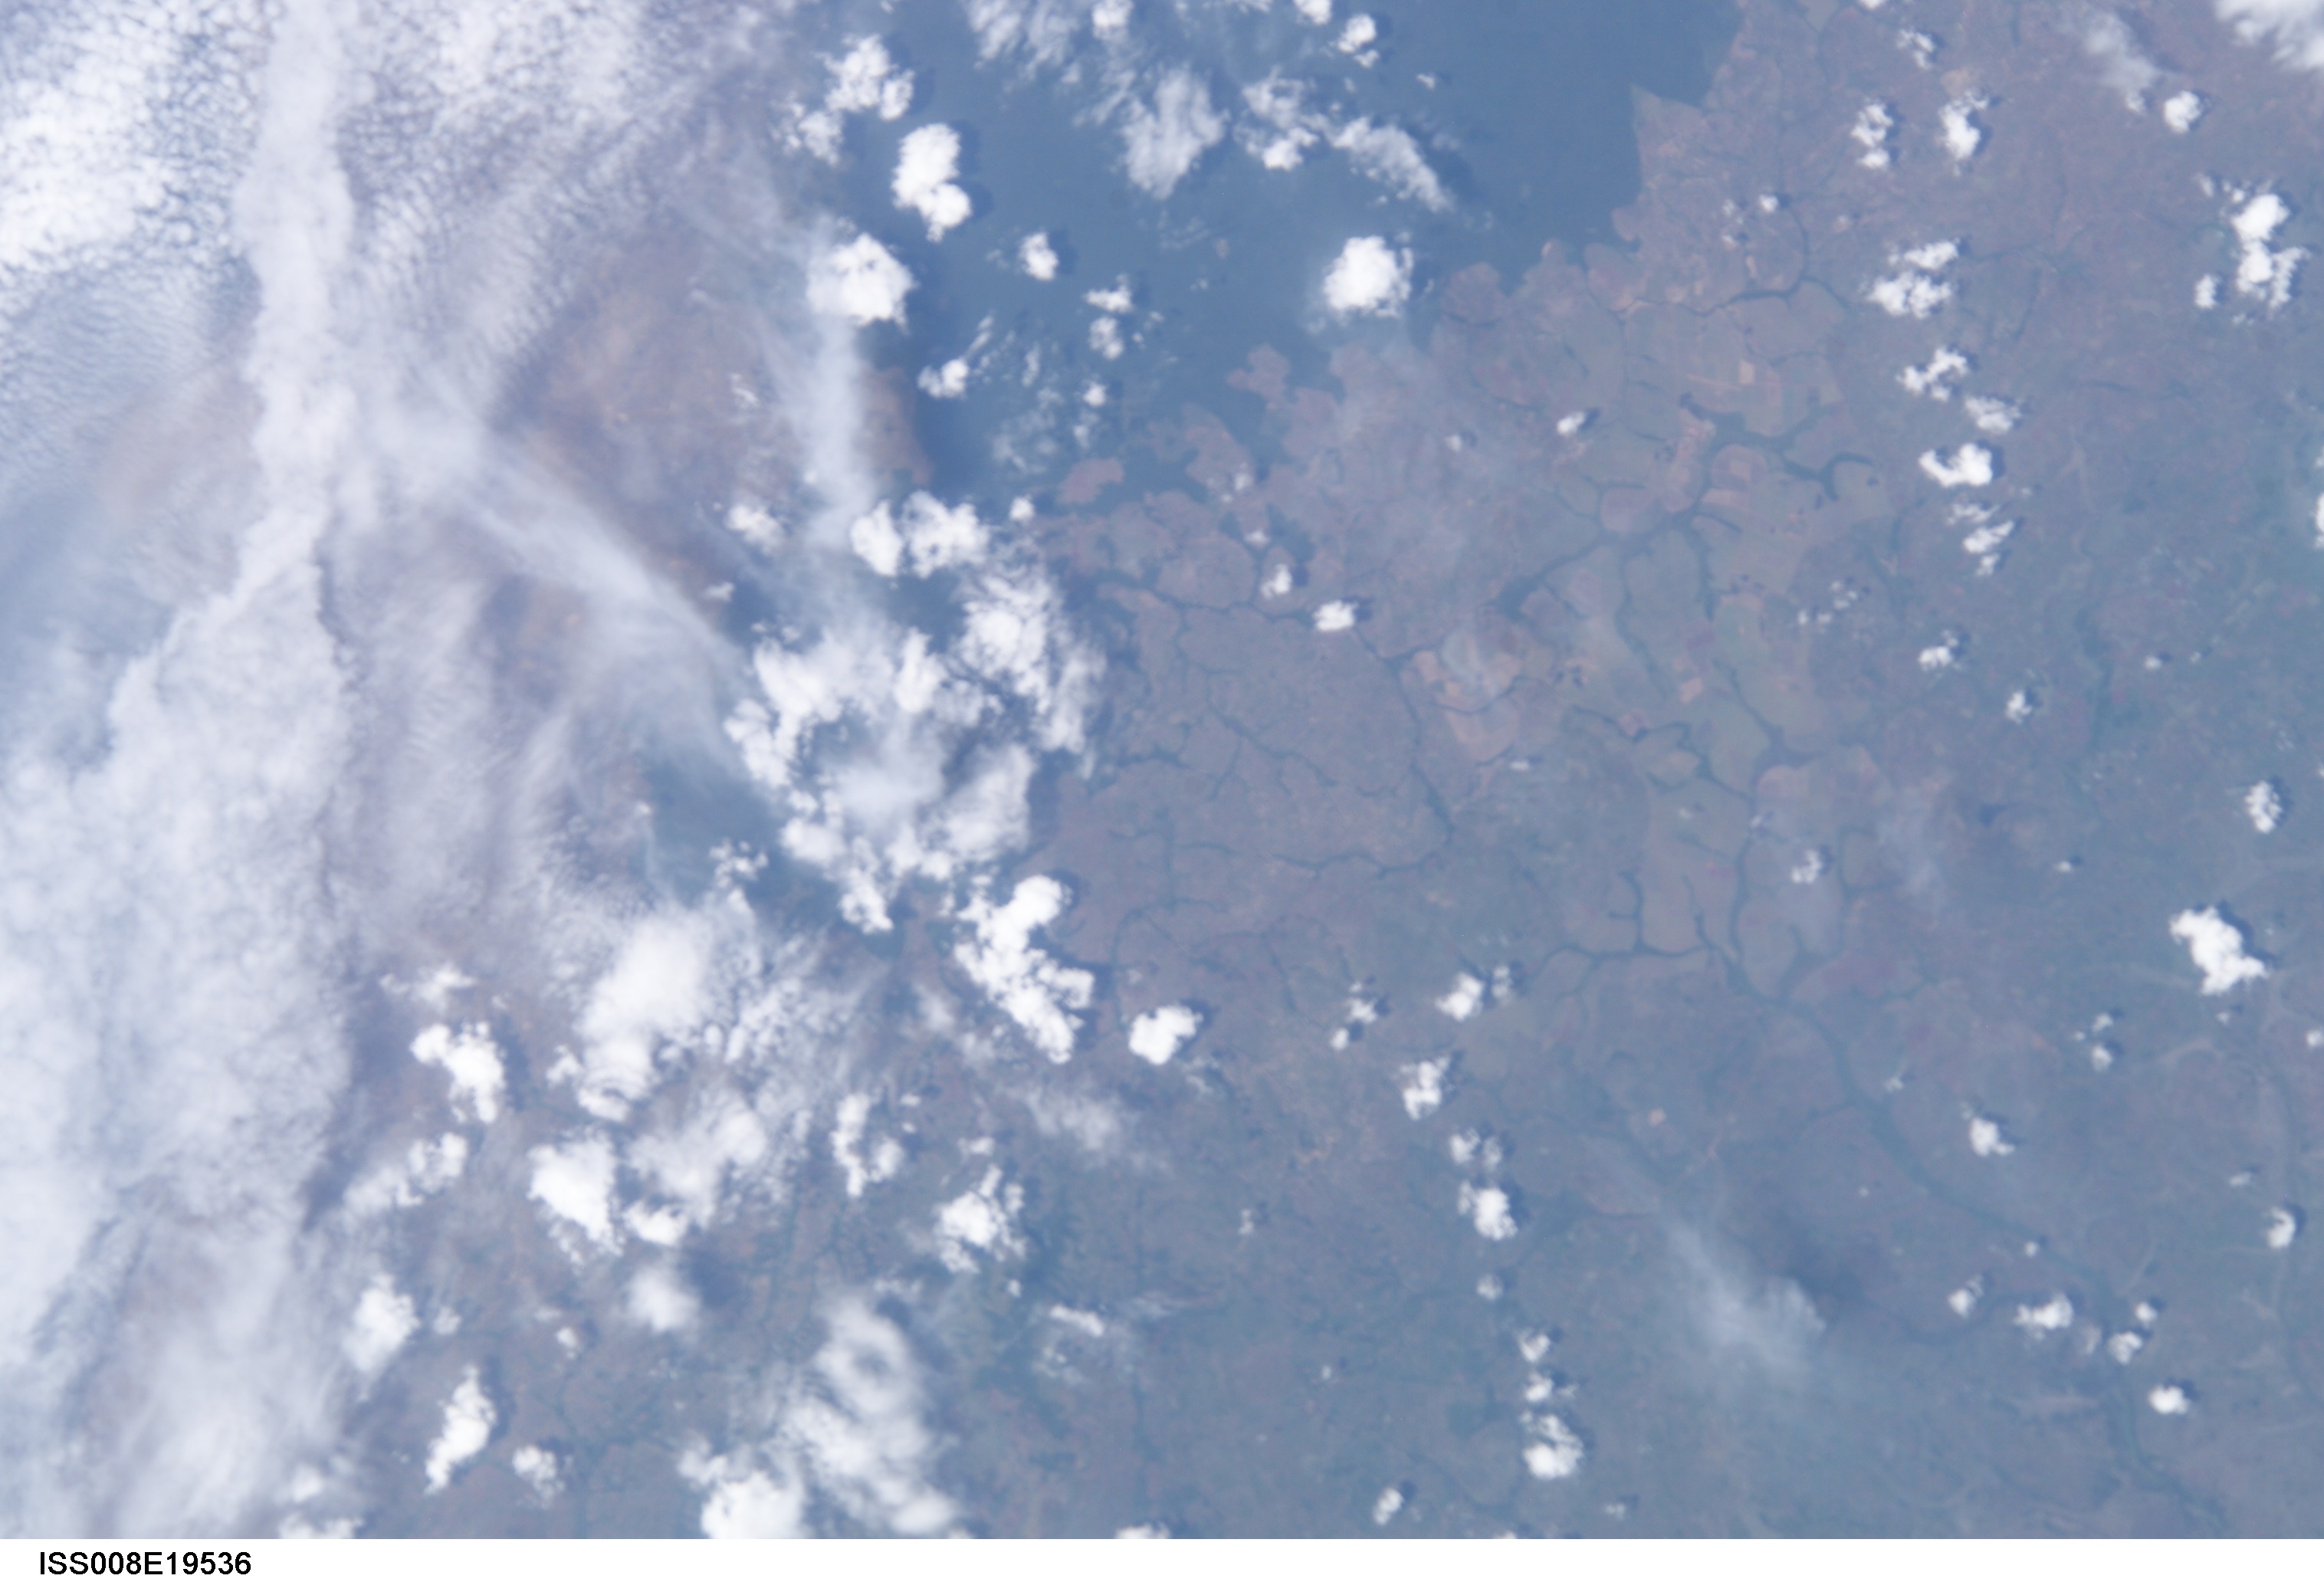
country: UGANDA
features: PROTECTED FOREST, PLAINS
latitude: 1.5
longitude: 31.5
